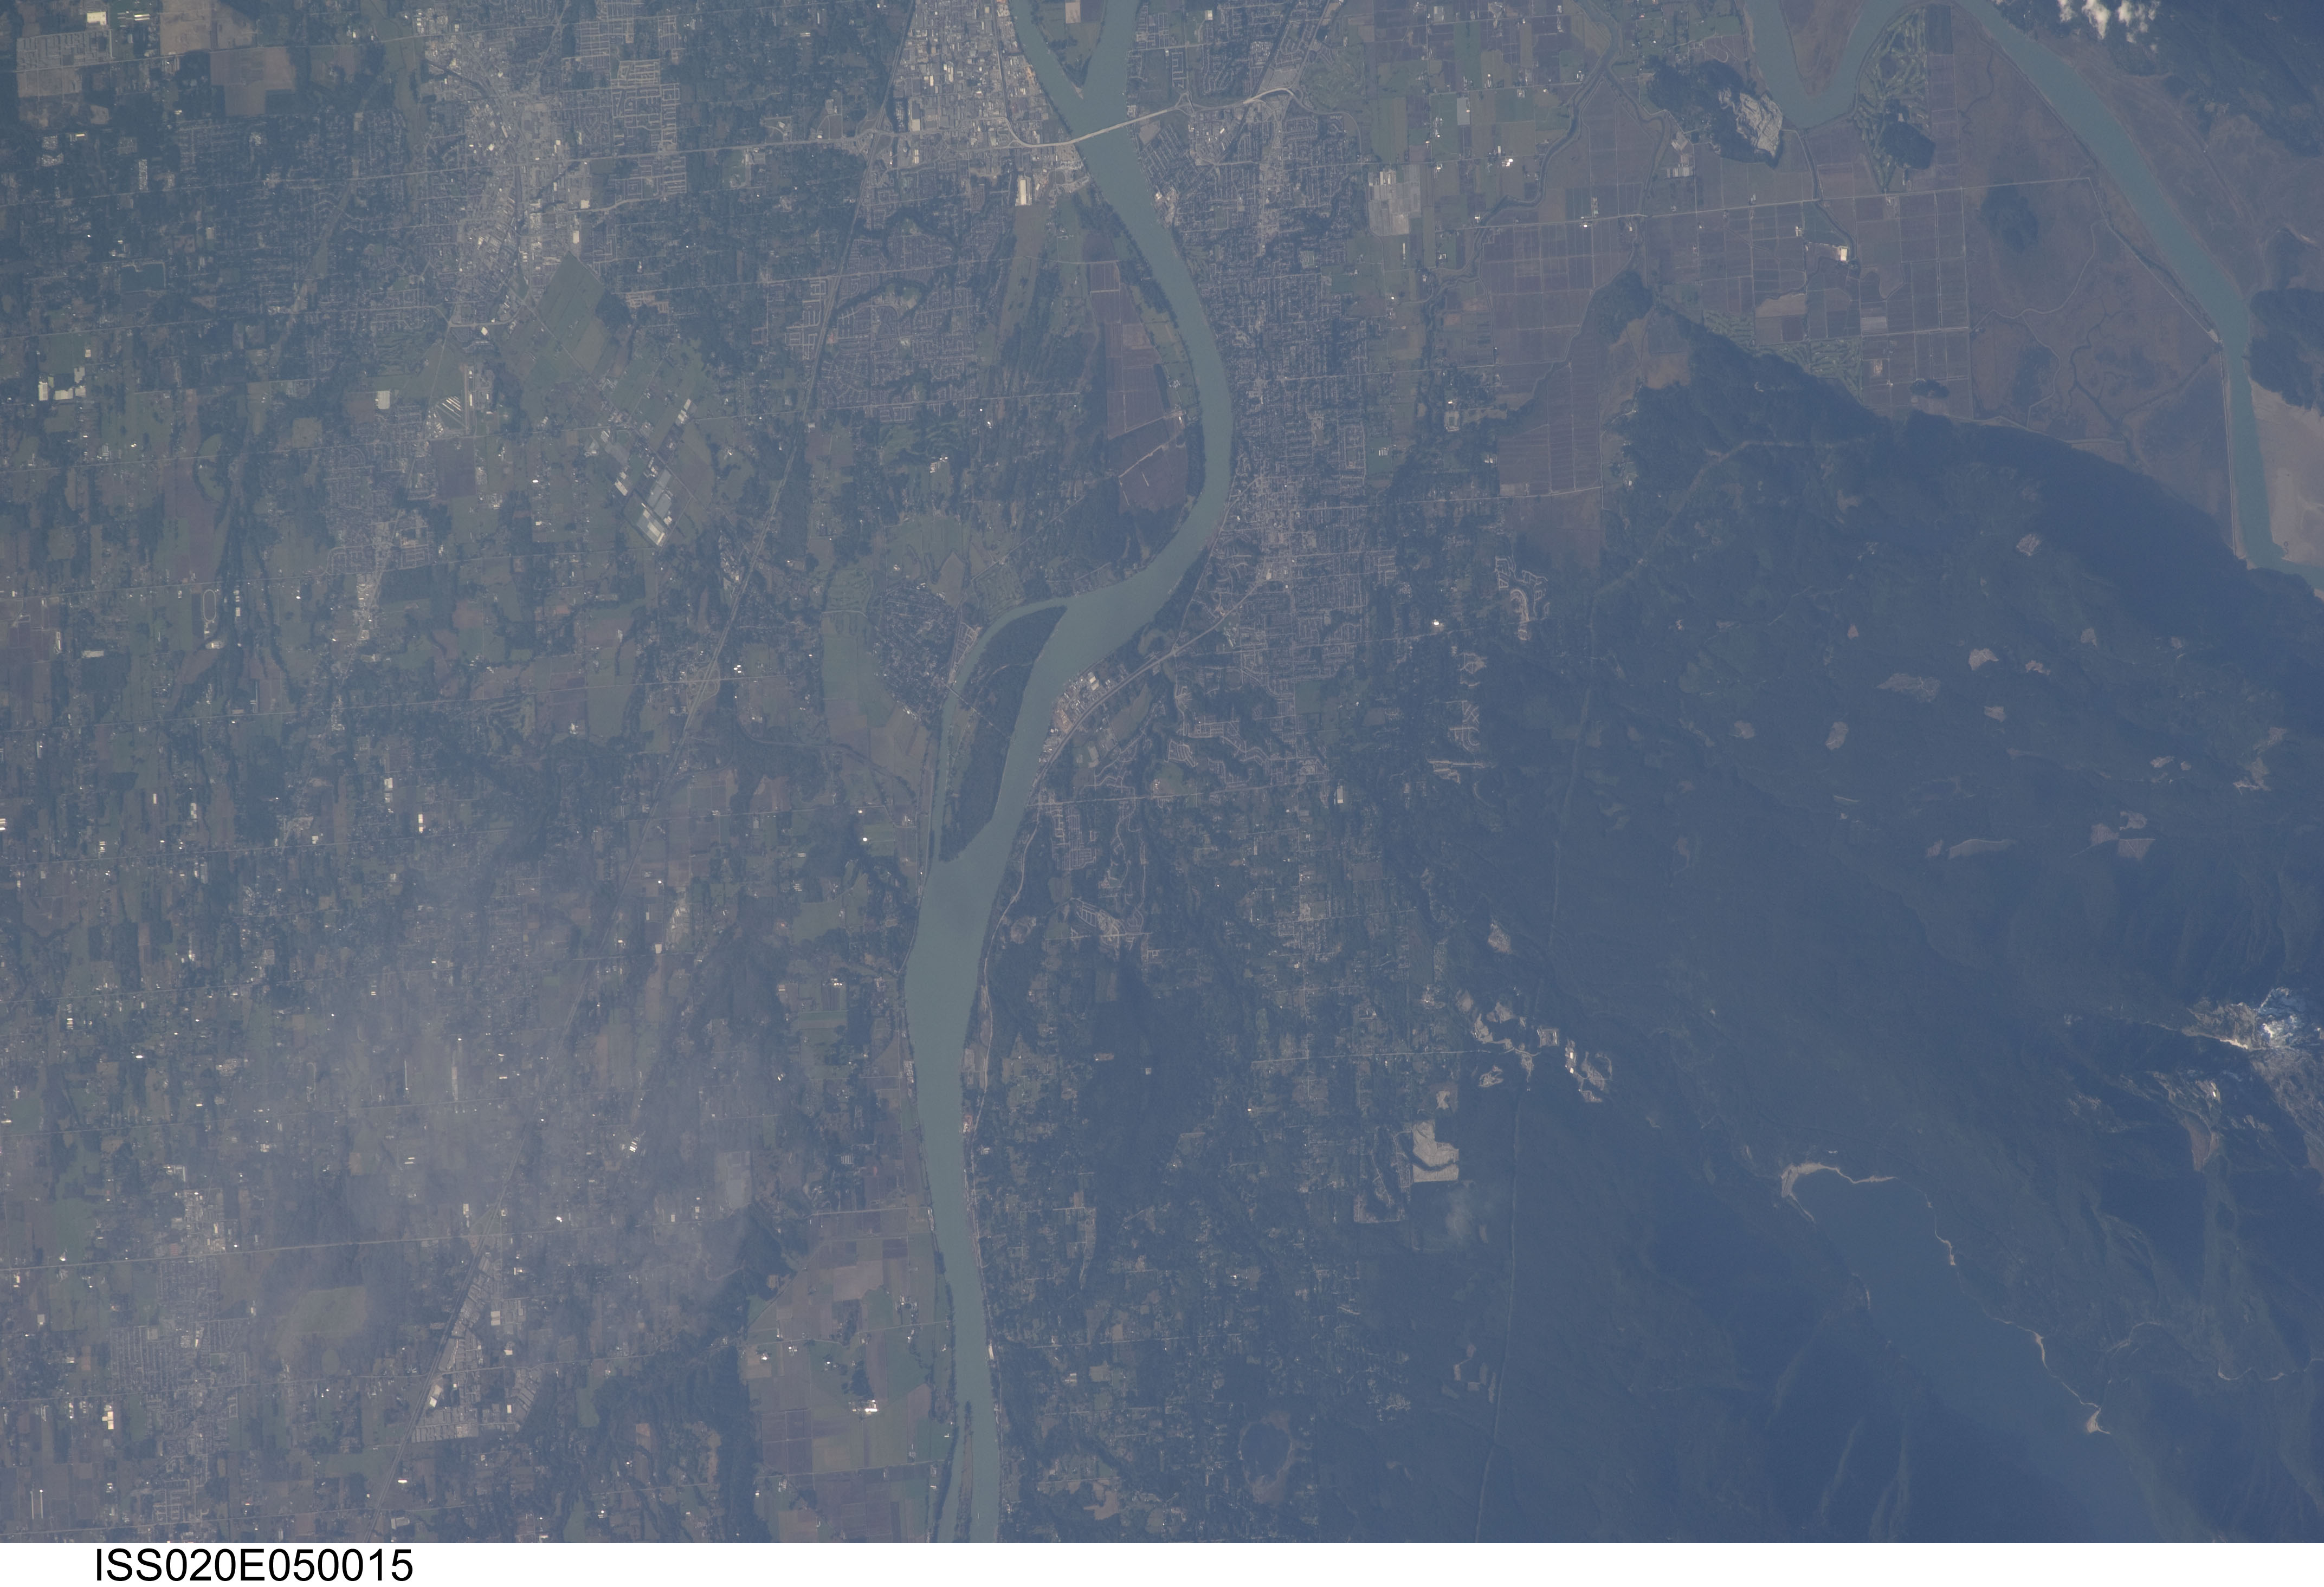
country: CANADA-BC
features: HANEY, FRASER R., ALOUETTE L., FOR., AGR.
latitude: 49.2
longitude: -122.6
